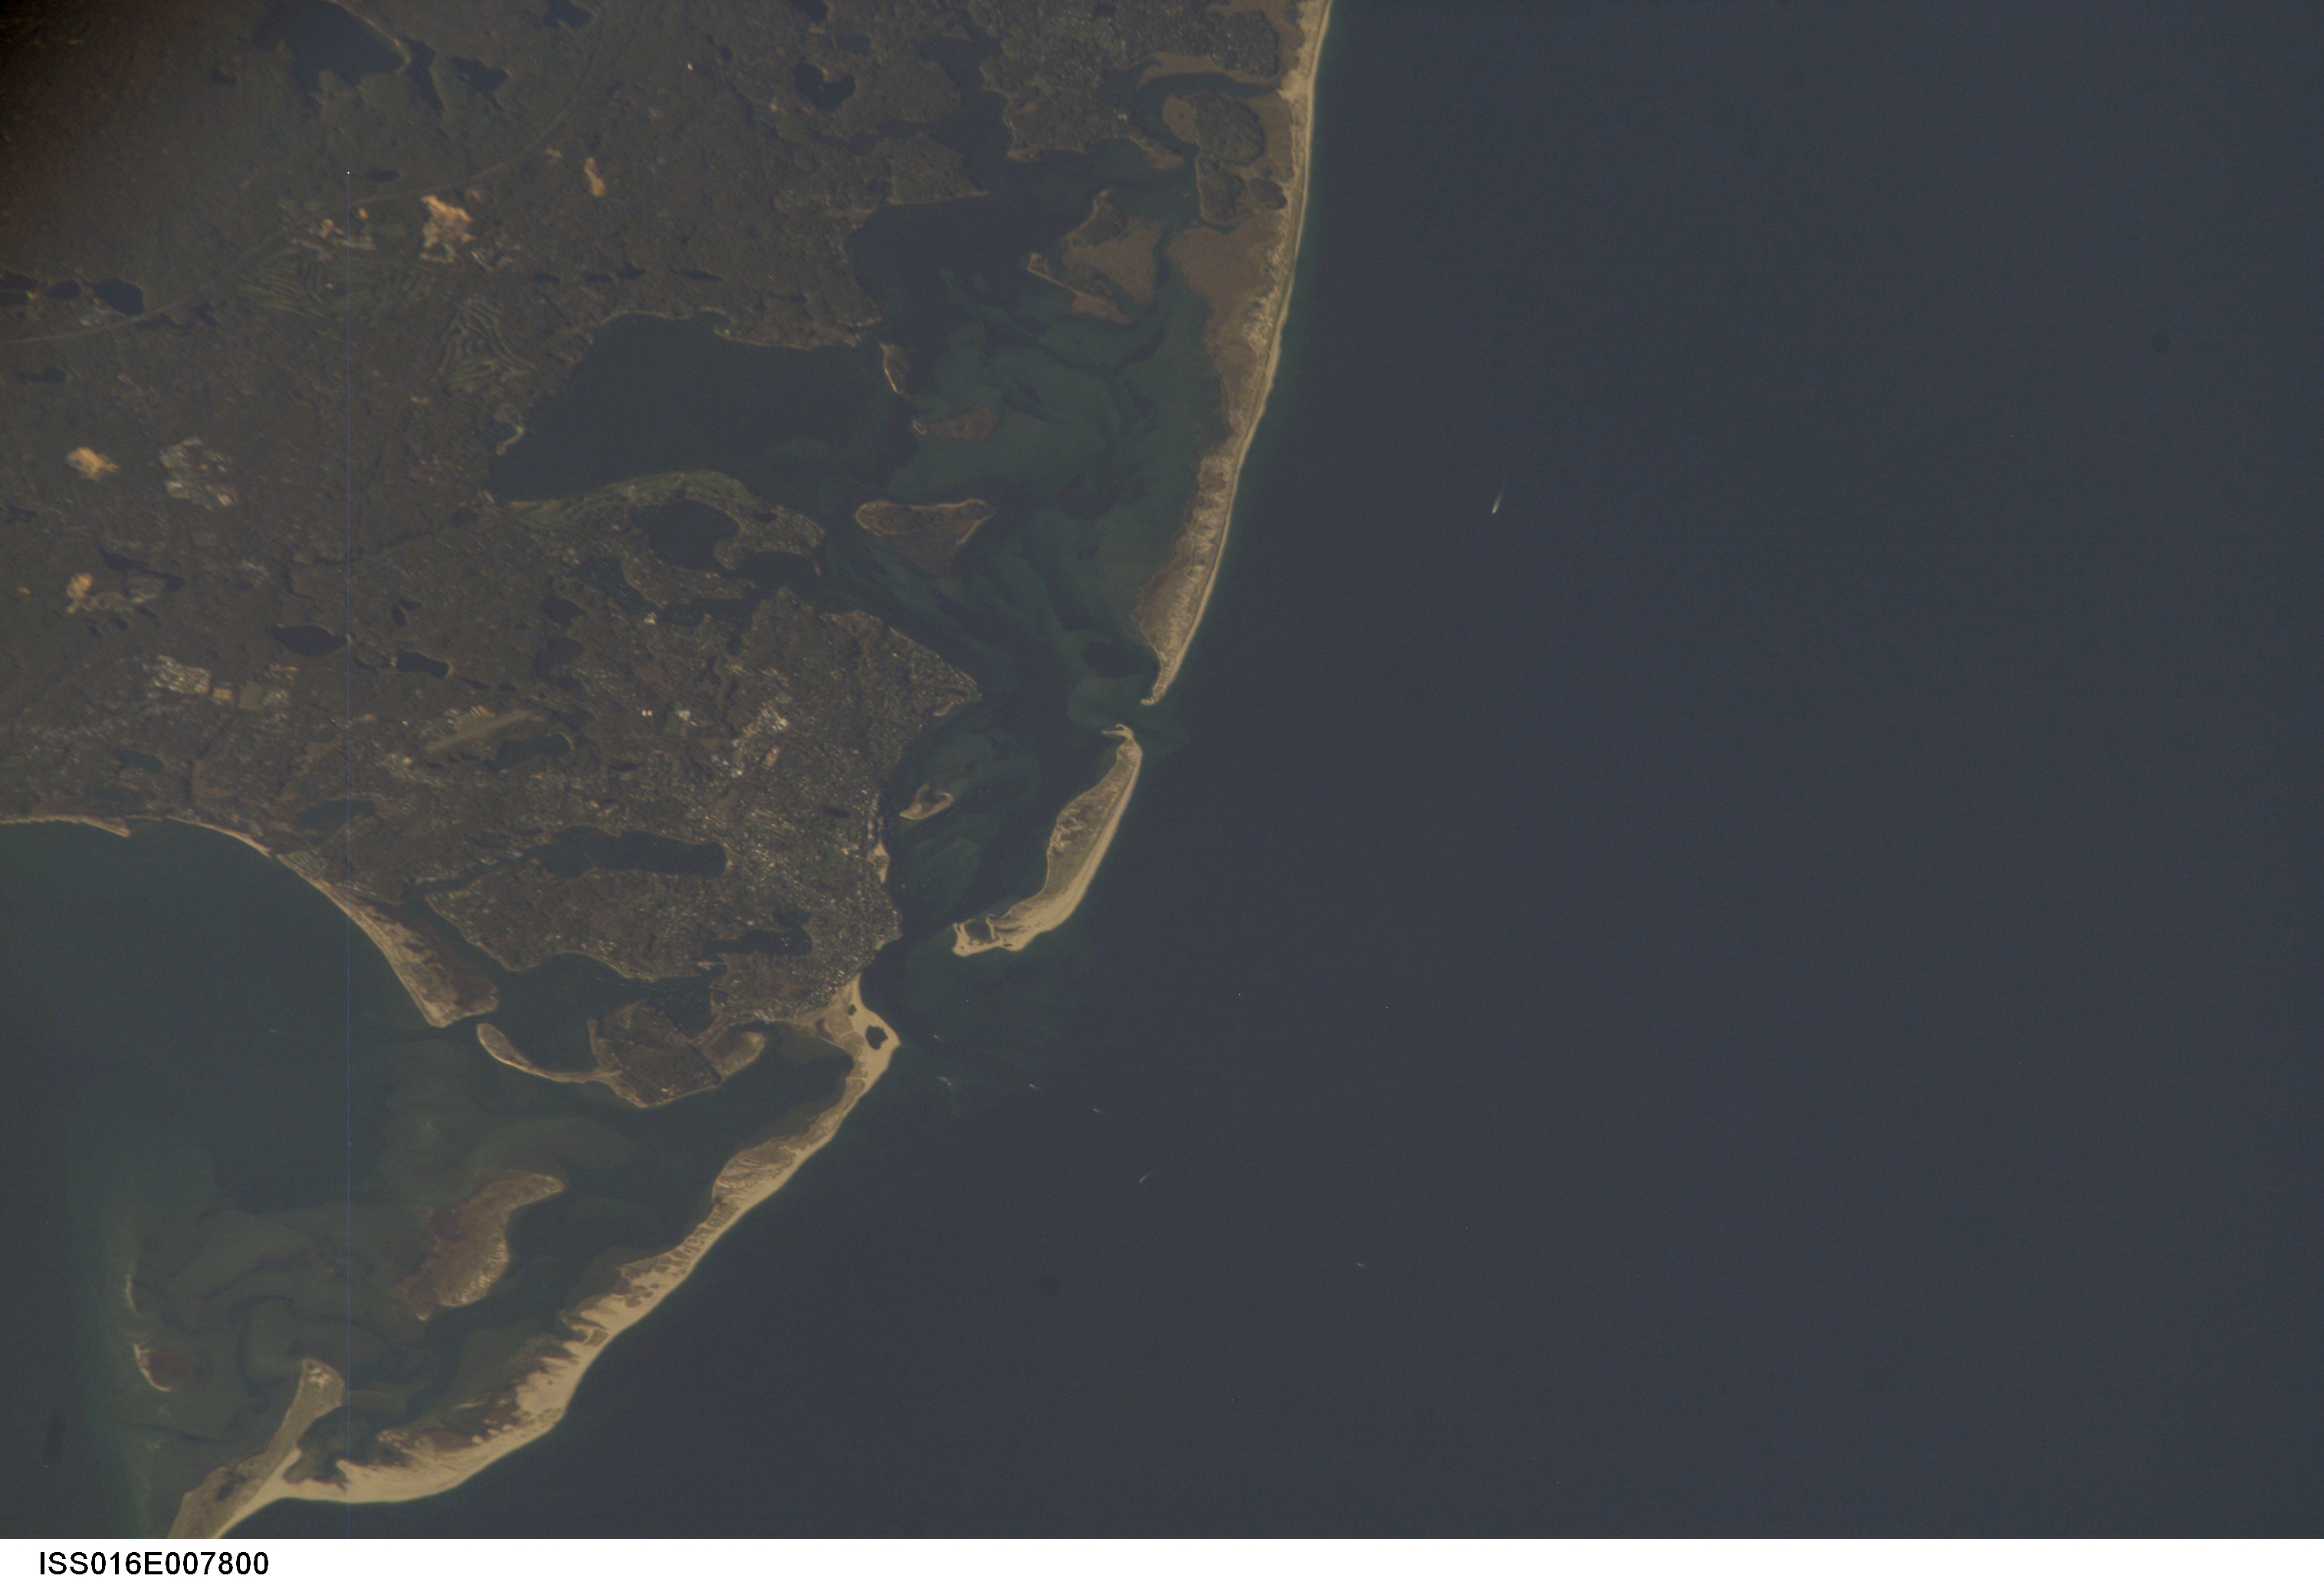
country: USA-MASSACHUSETTS
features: COCKLE COVE, CHATHAM, MONOMOY
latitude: 41.7
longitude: -69.9
